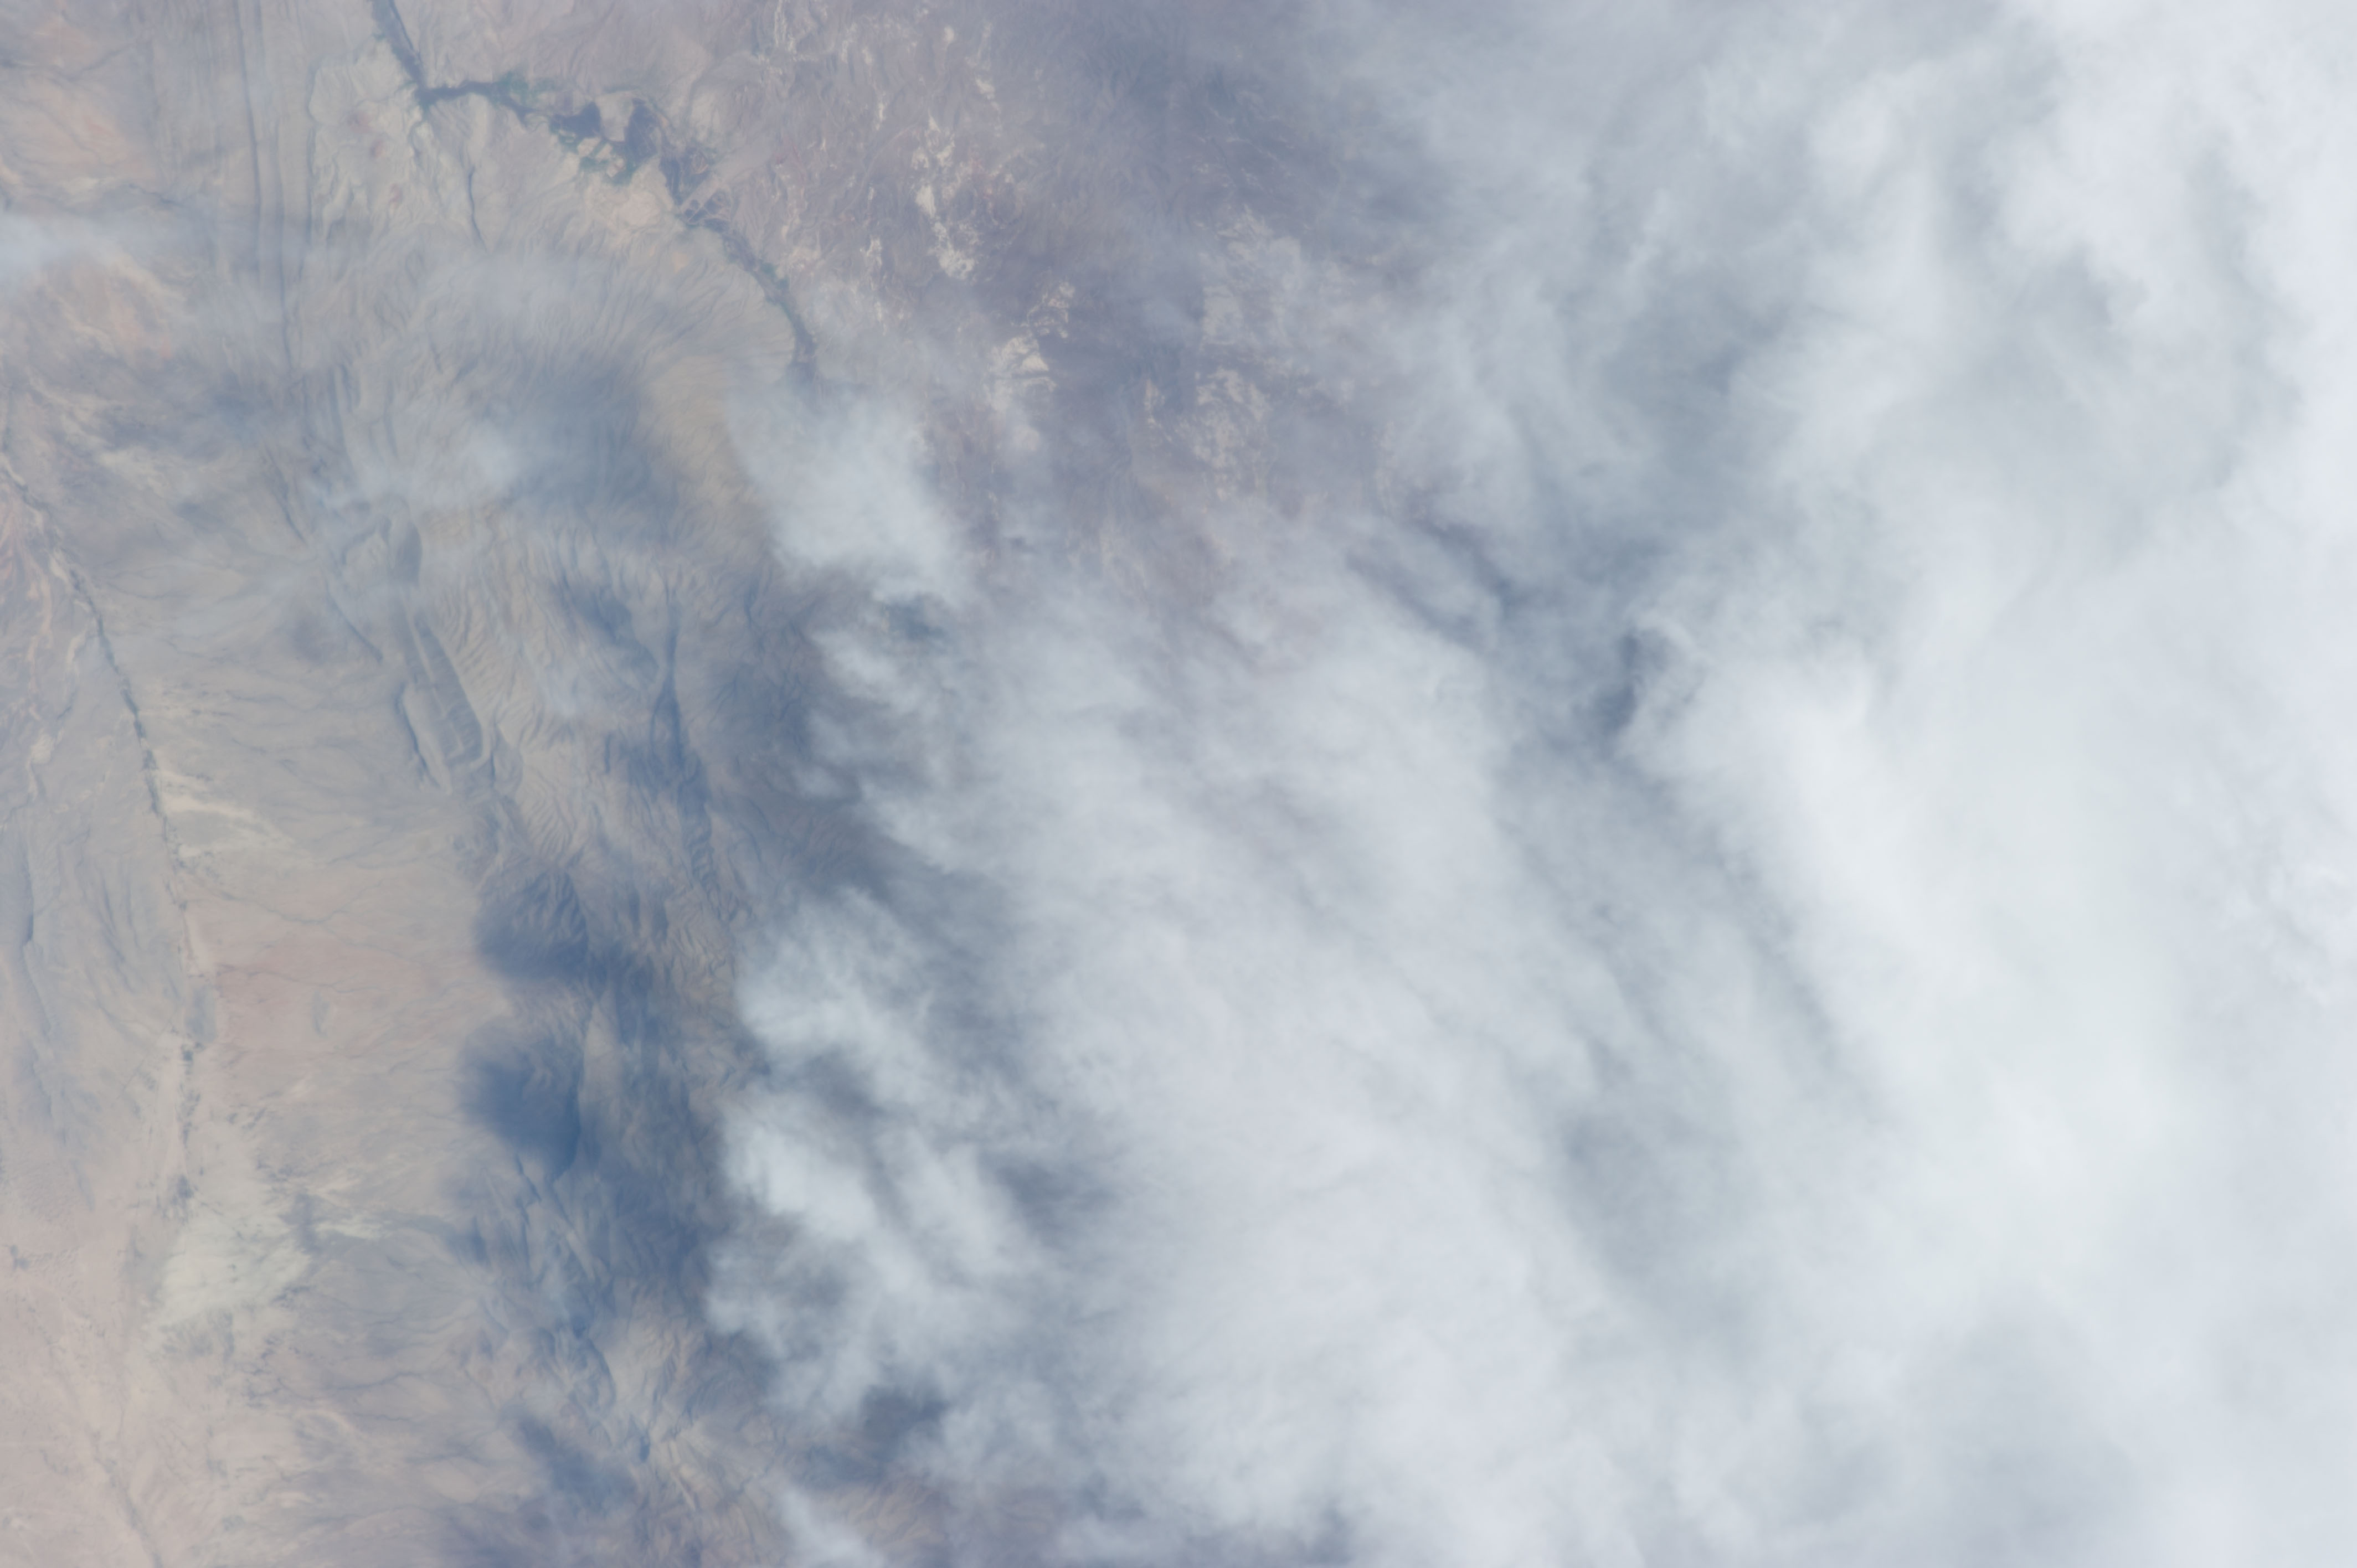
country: USA-TEXAS
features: RIO GRANDE R. V., MTS., RAVINES, CANYONS, DESERT DRAINAGE
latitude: 30.5
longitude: -104.8
